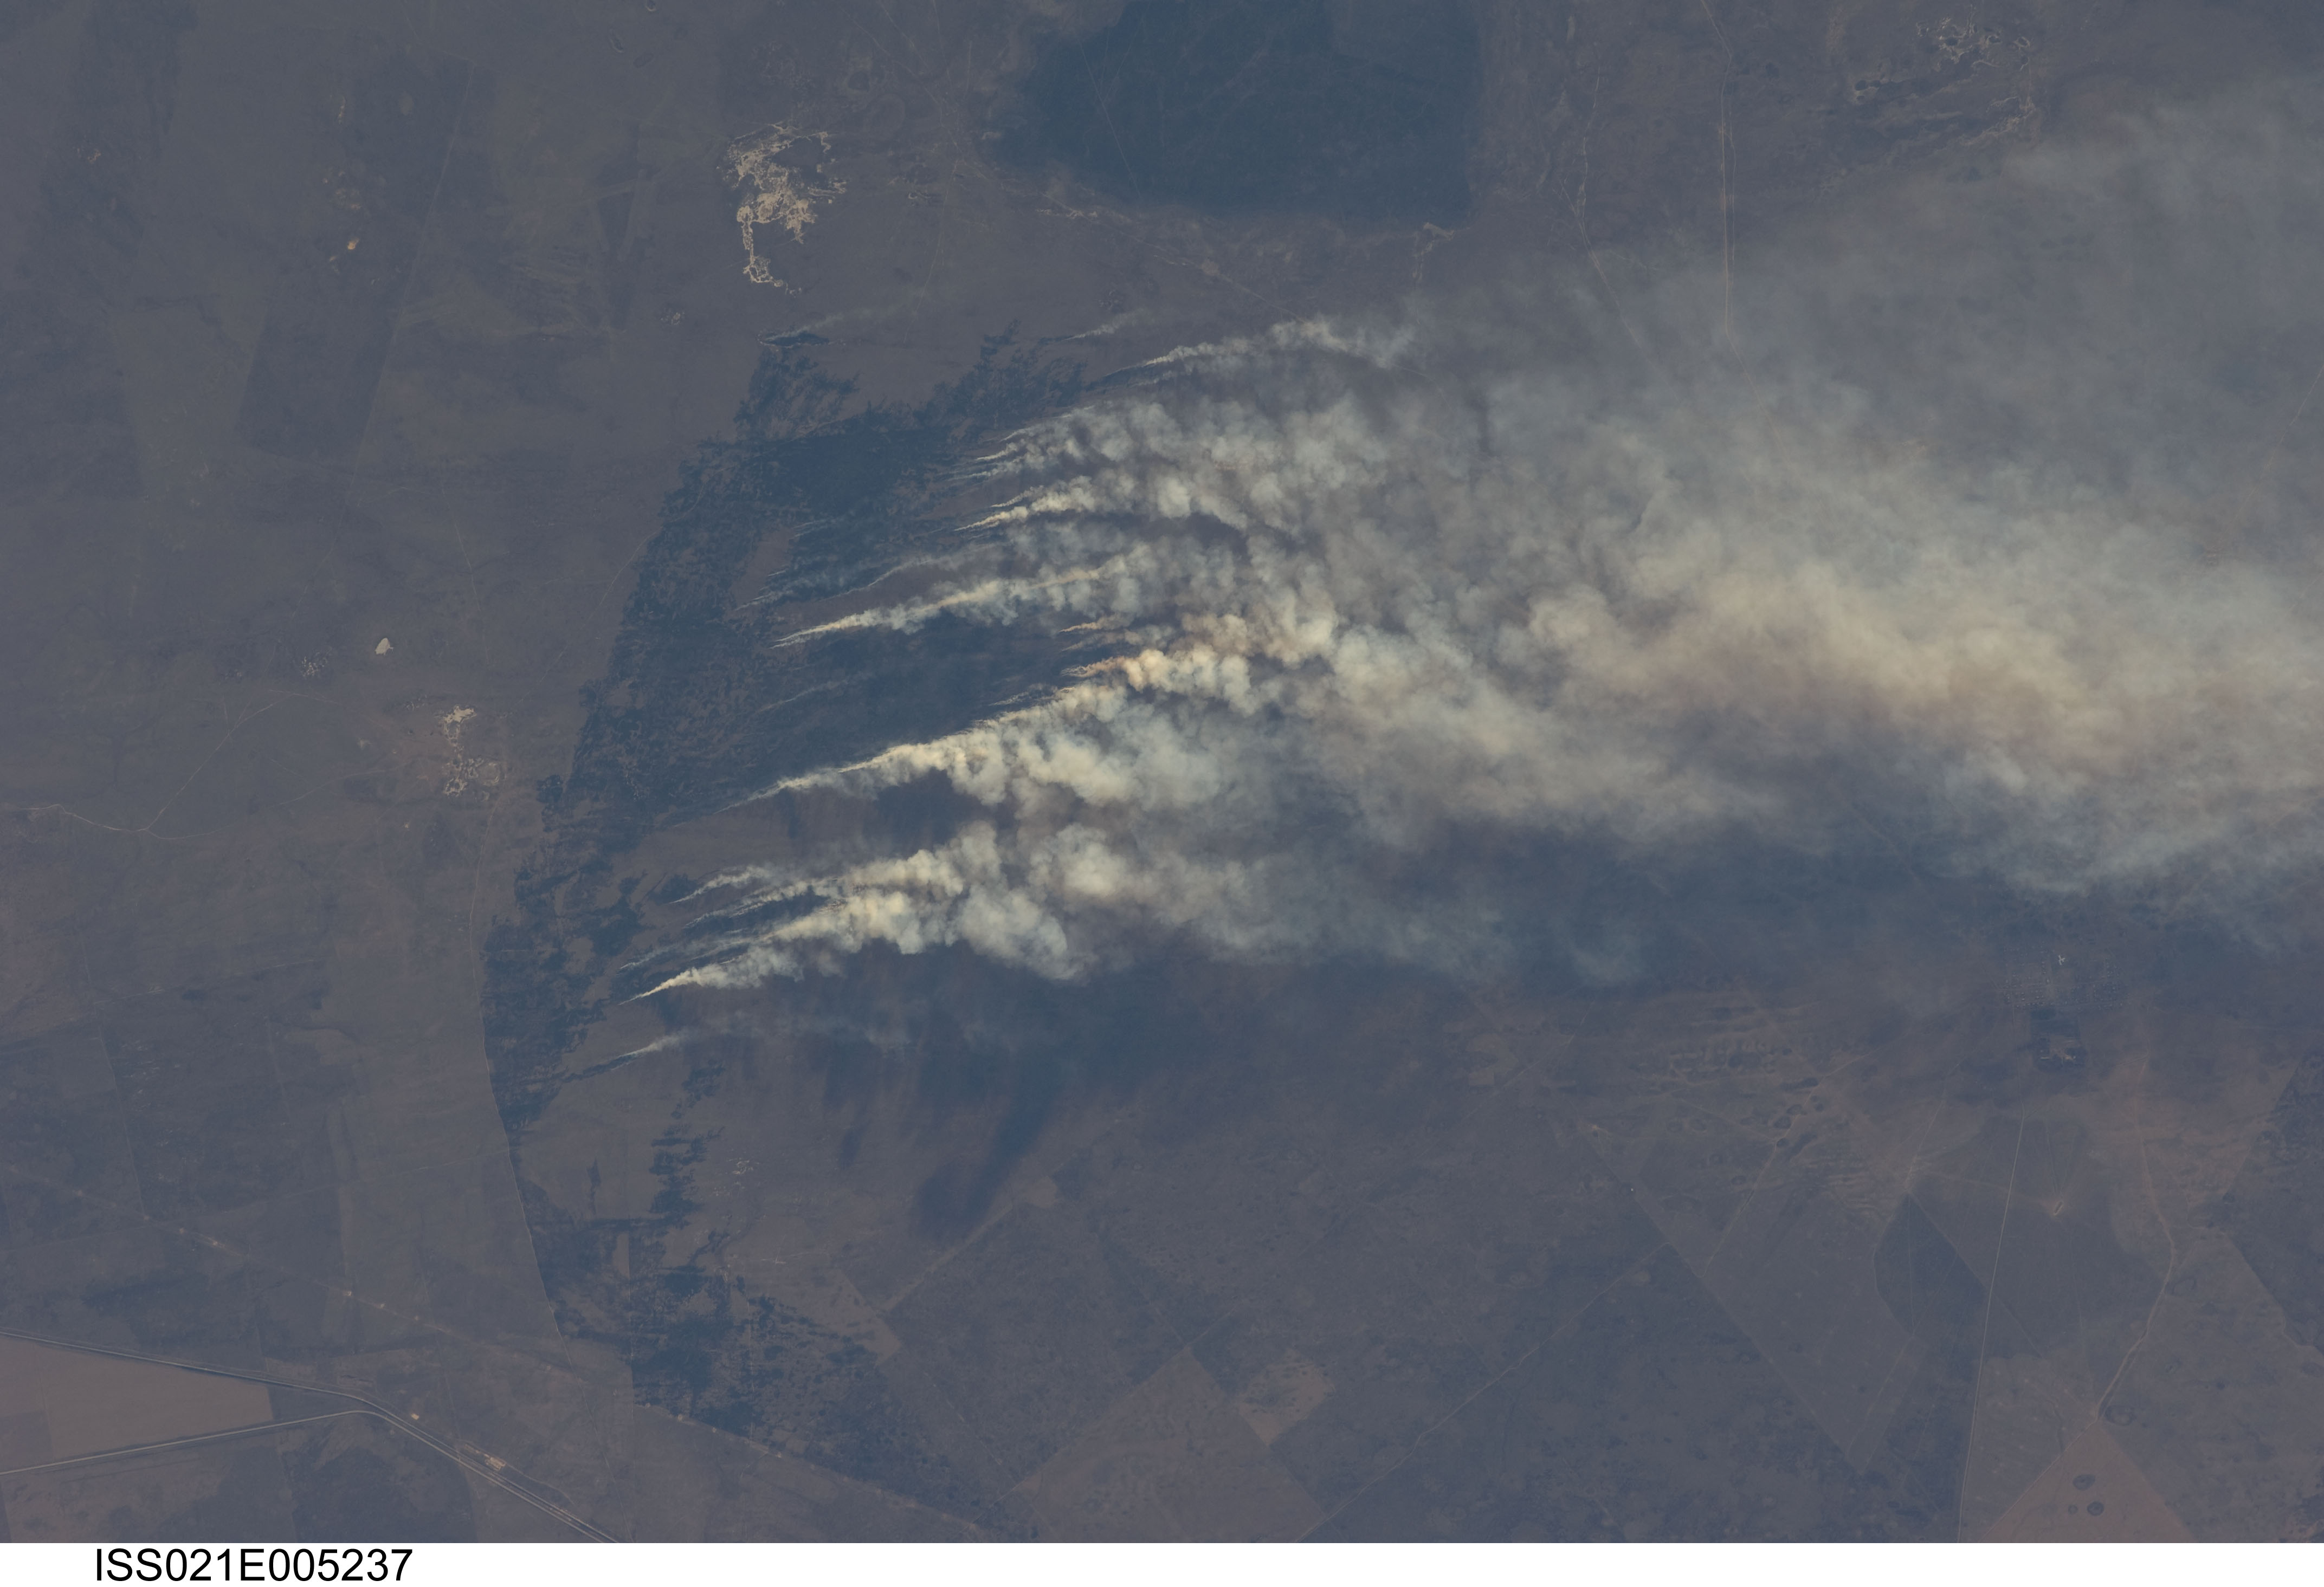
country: KAZAKHSTAN
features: KARASOR AREA, FIELD BURNING, SMOKE
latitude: 50.8
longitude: 61.6
